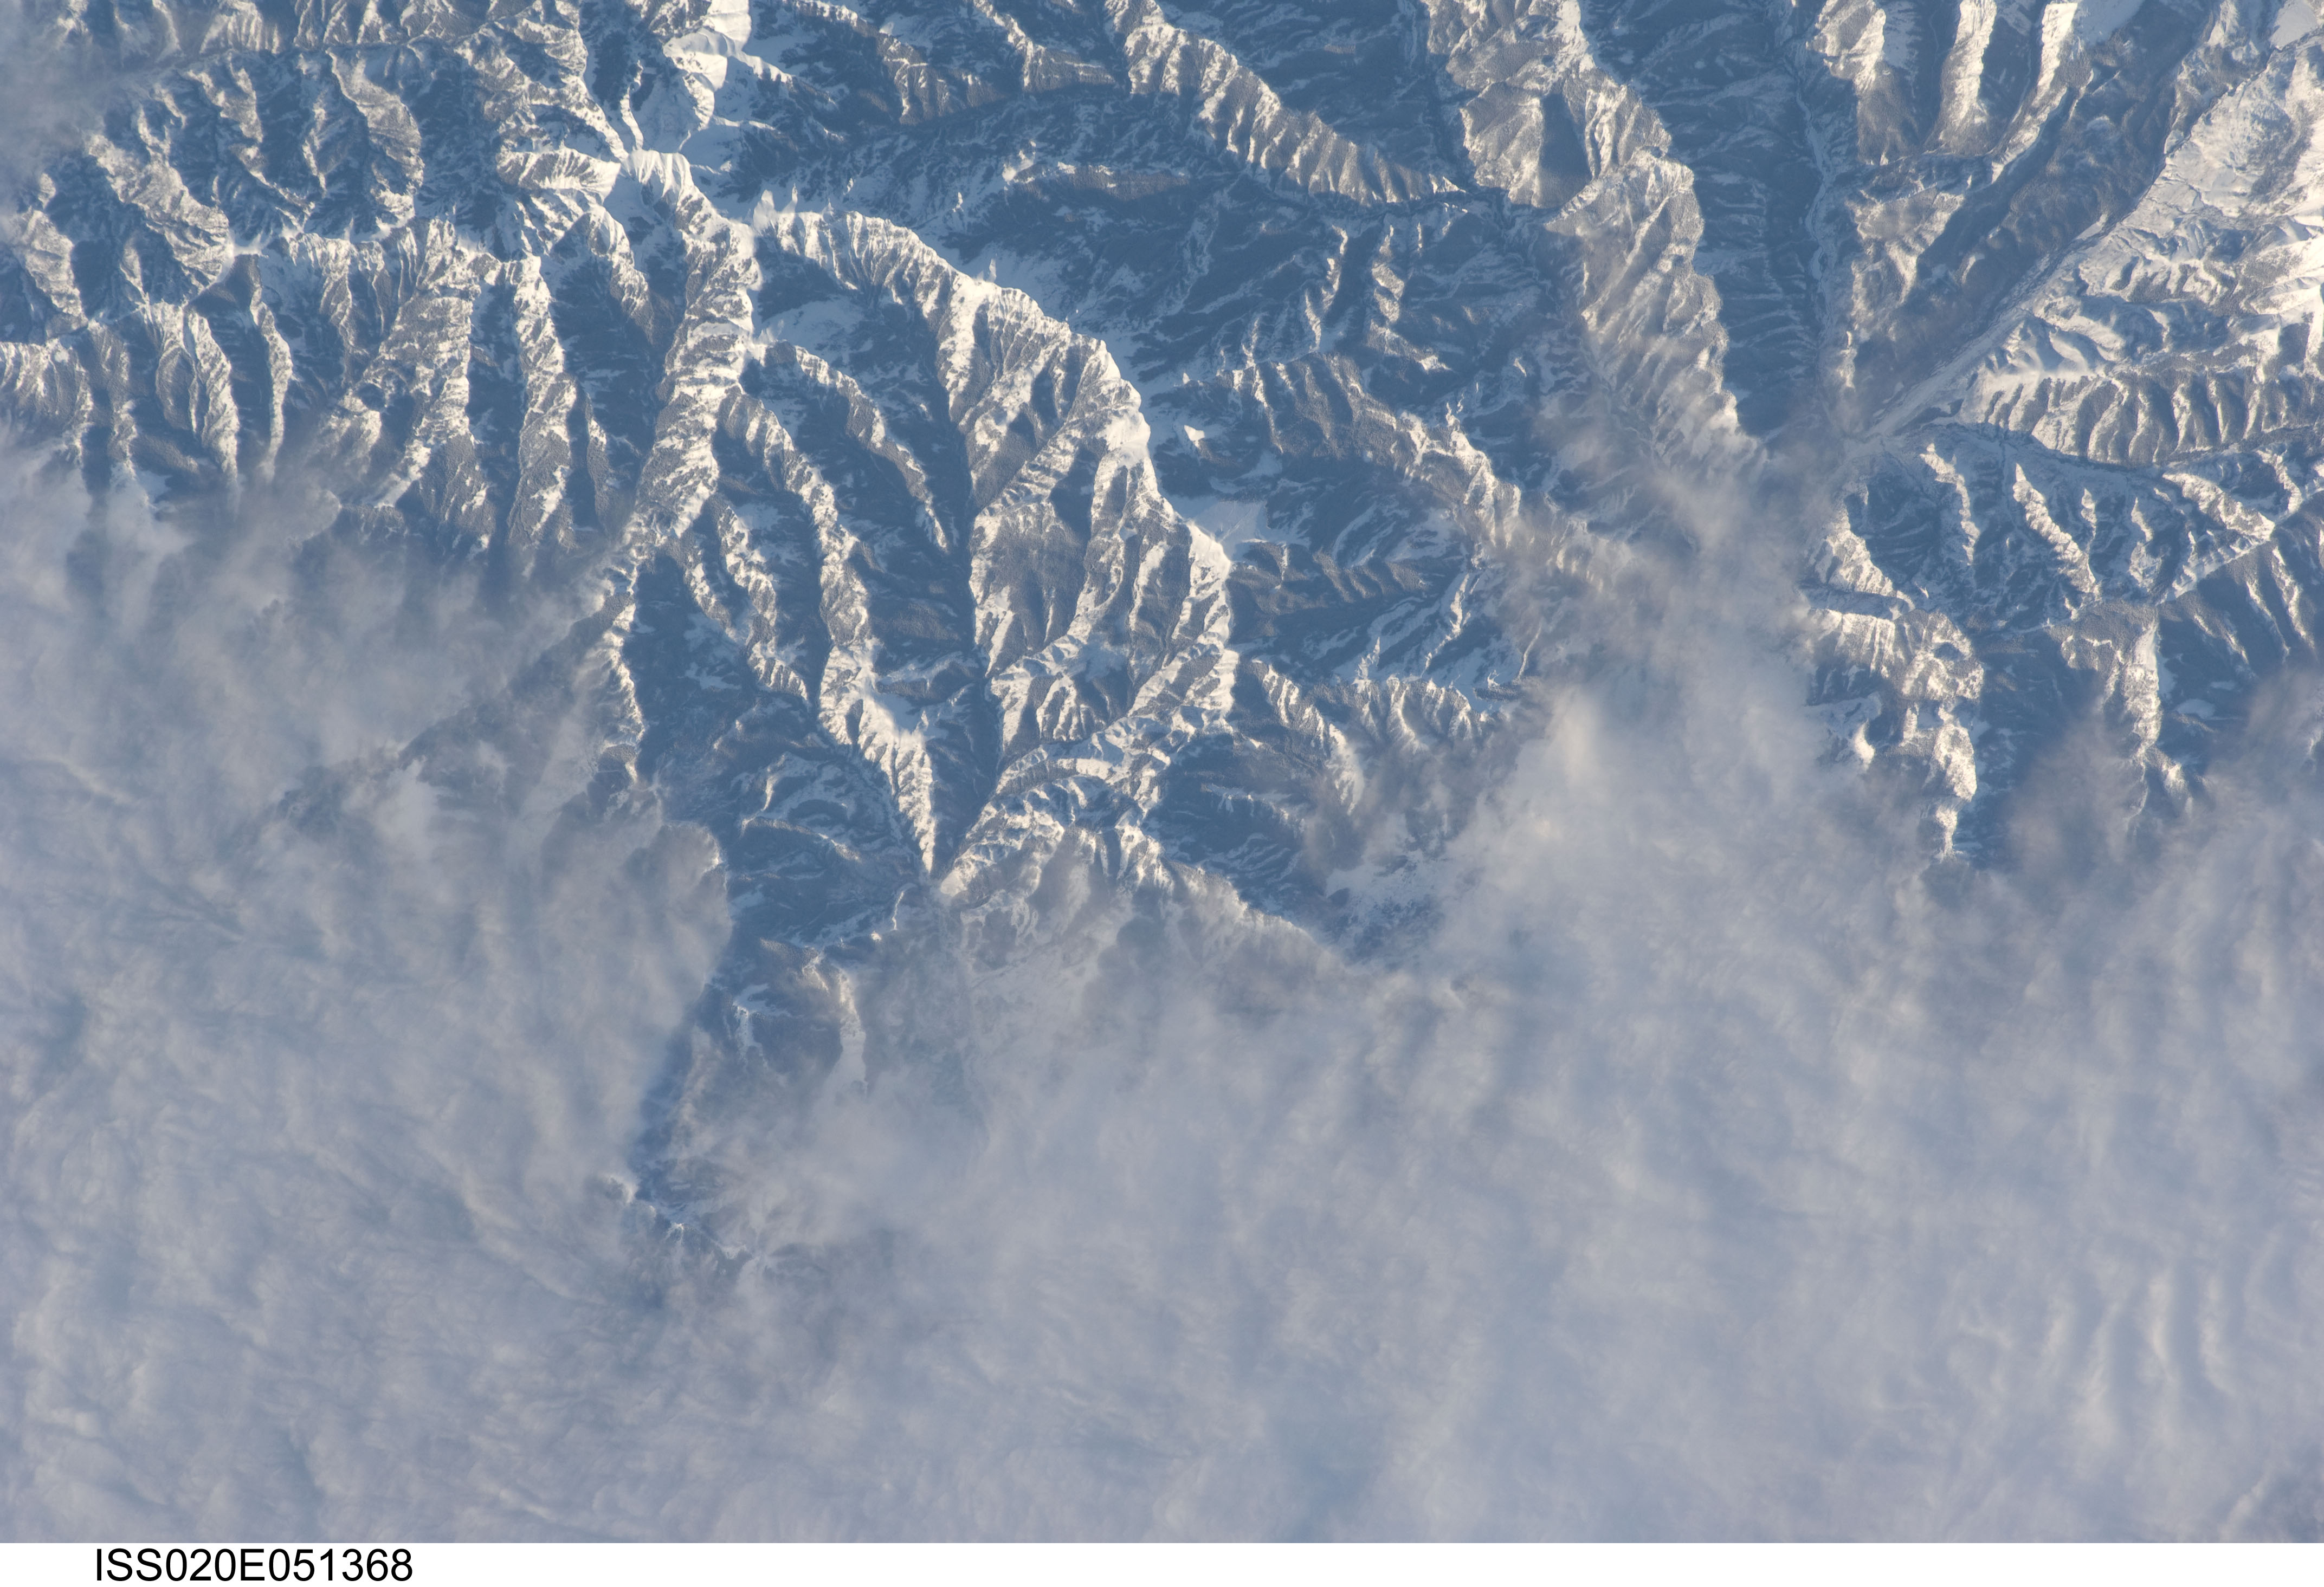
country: USA-WYOMING
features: ABSAROKA RANGE, WOOD R., SNOW
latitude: 43.9
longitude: -109.0
